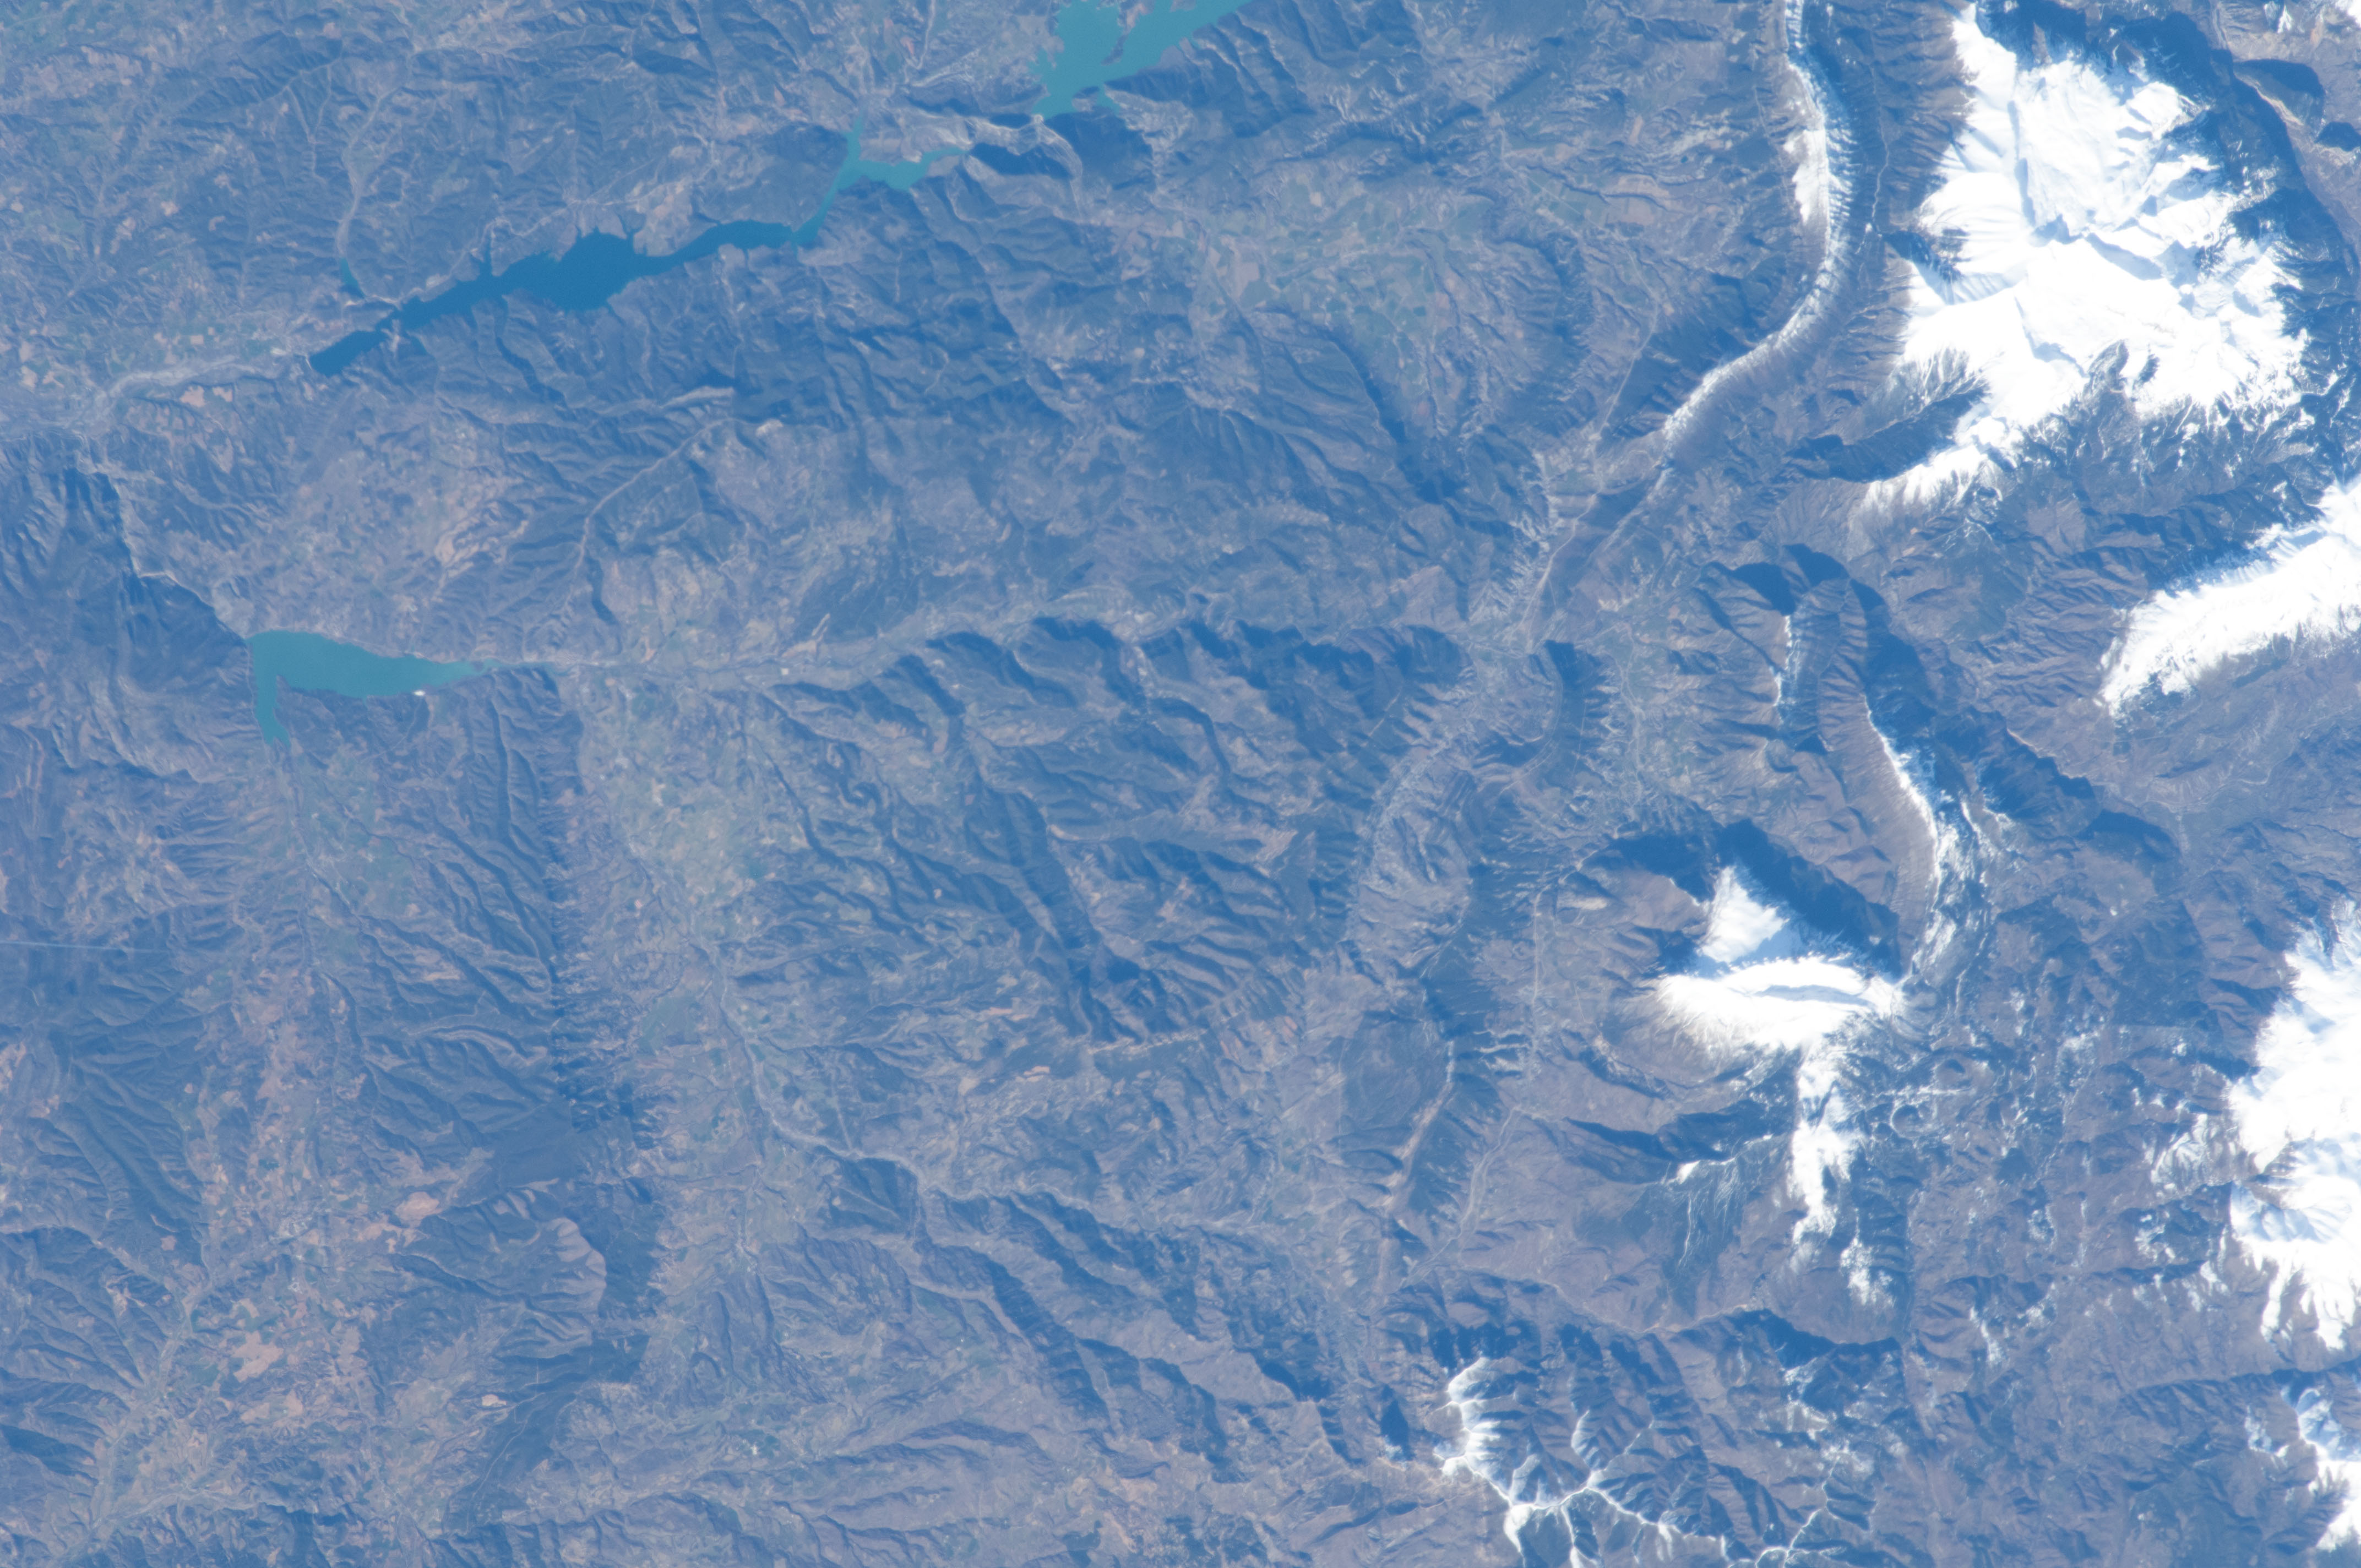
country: SPAIN
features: PYRENEES MTS., SNOW, BARASONA RES., DAM, CINCA R. V., DEL GRADO RES., AGR.
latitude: 42.3
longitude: 0.4
